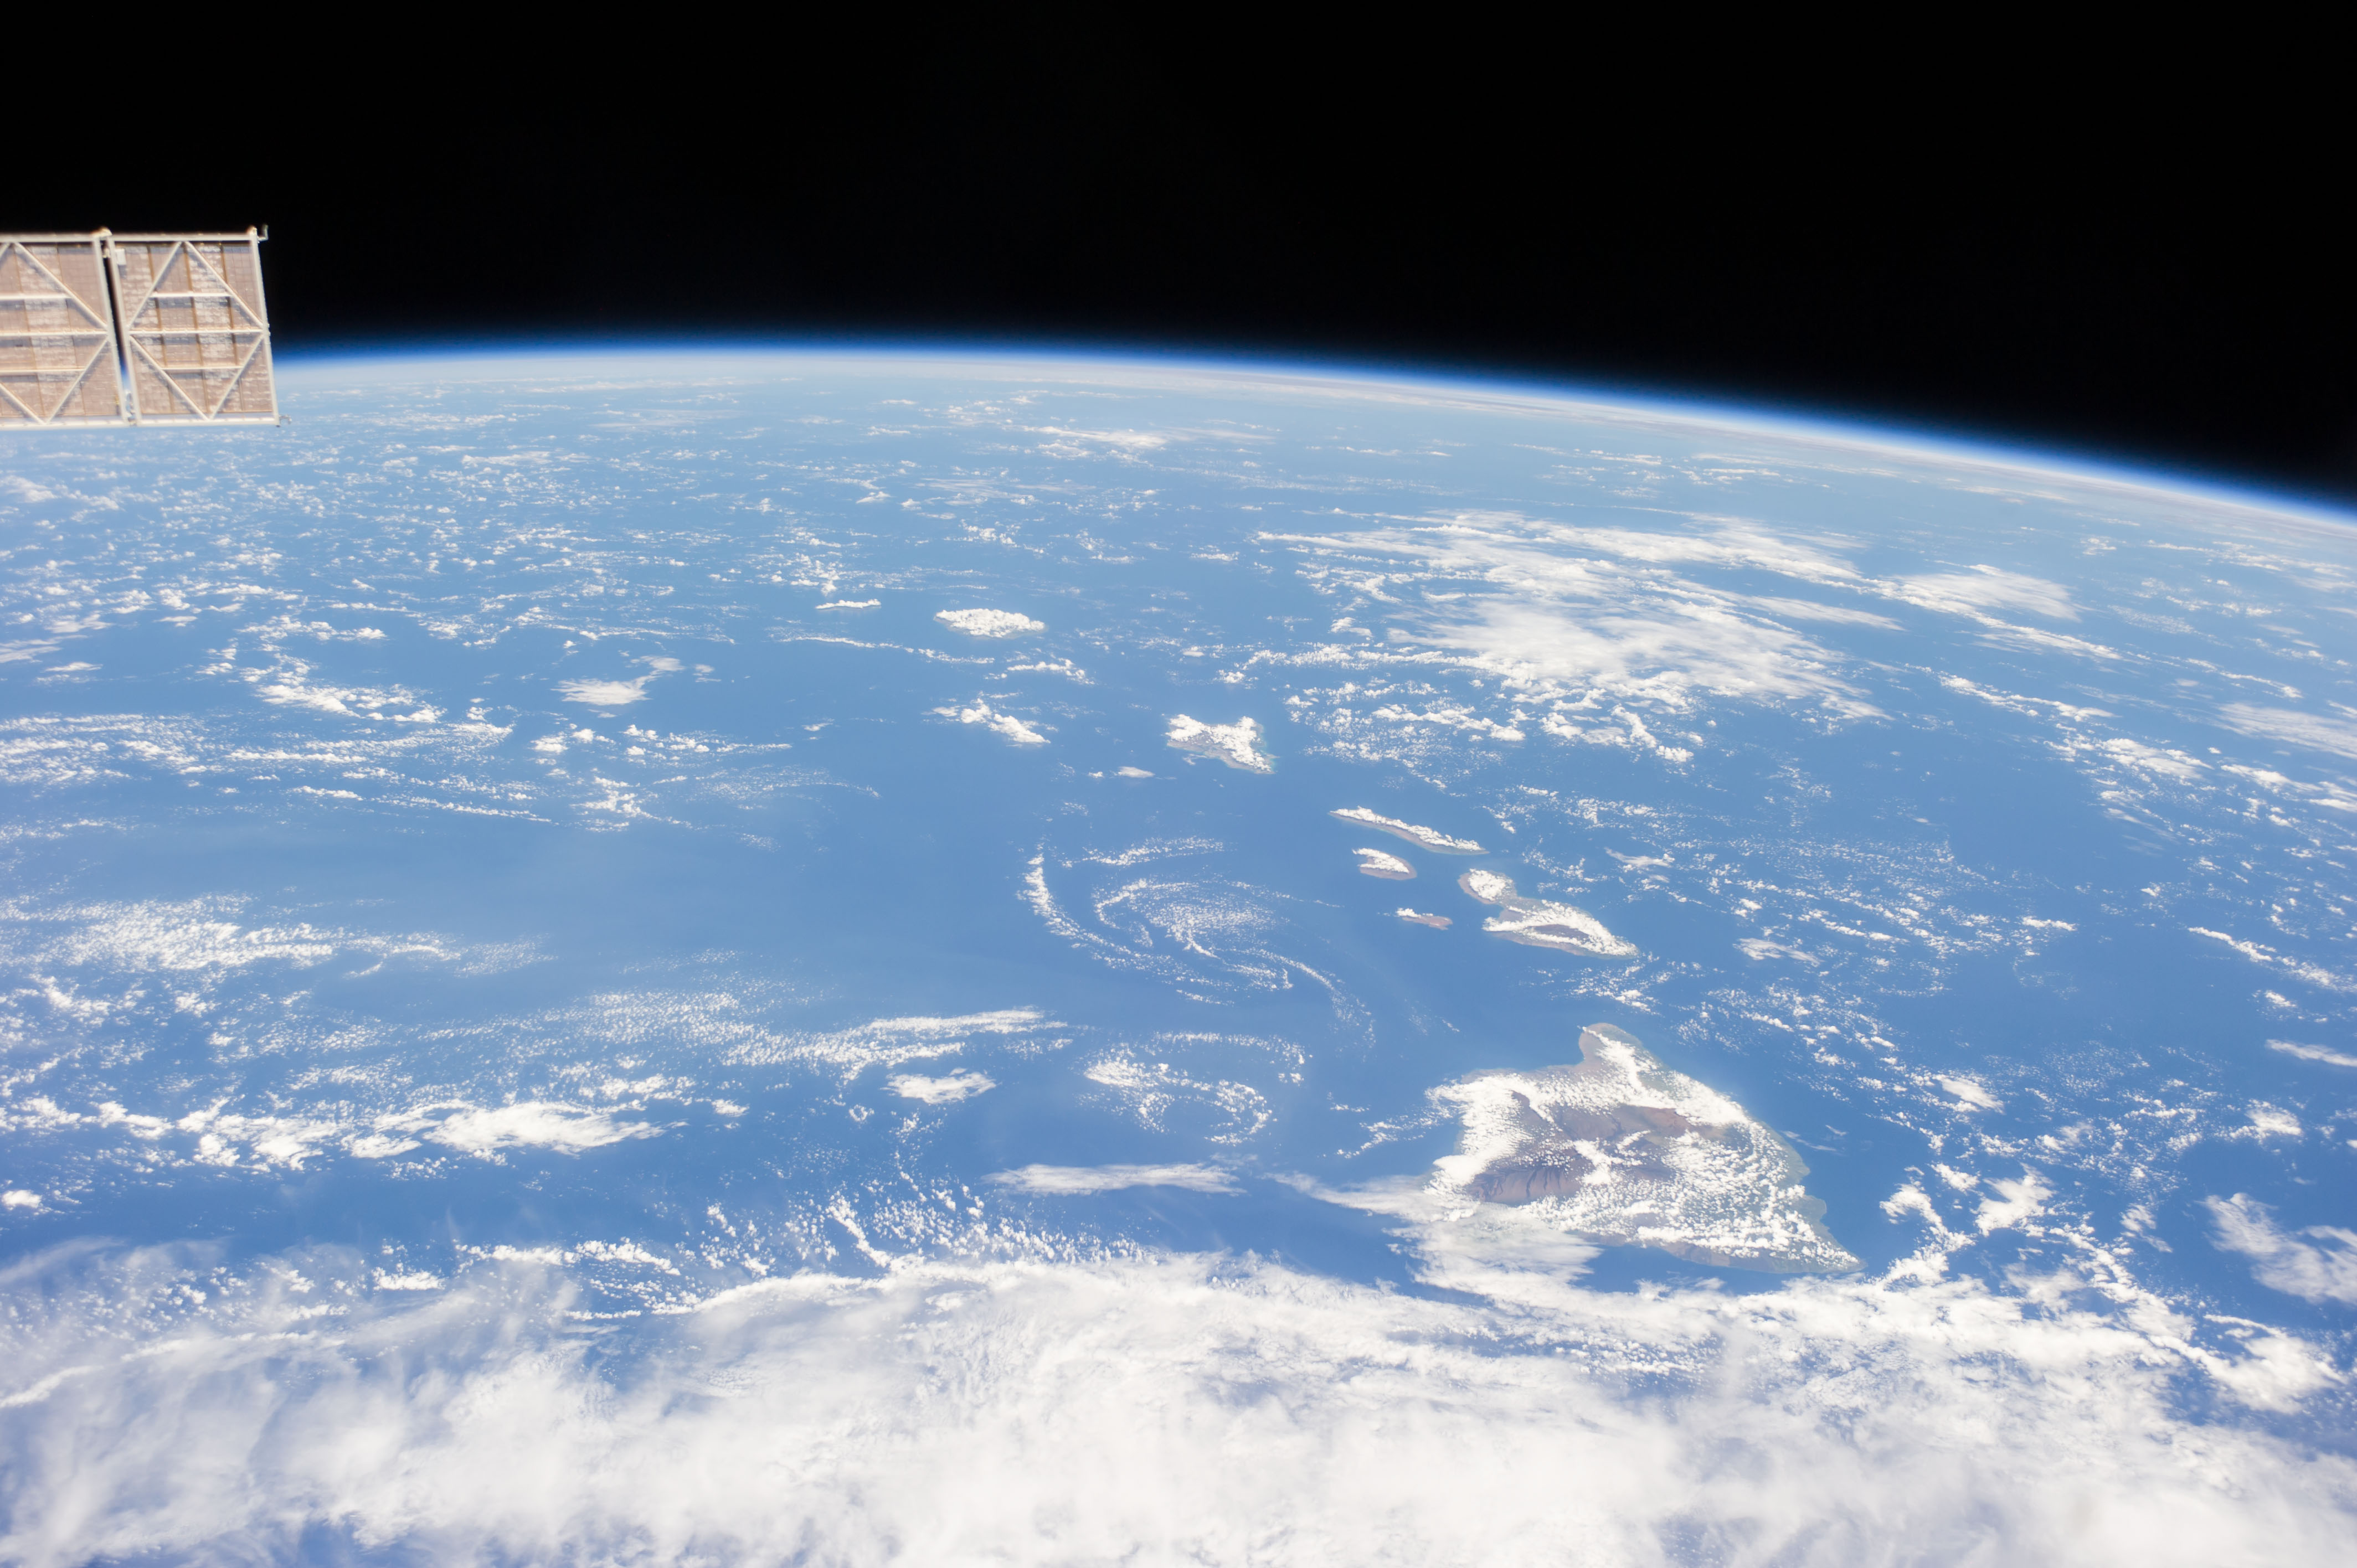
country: USA-HAWAII
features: HAWAIIAN I., PACIFIC O., ATMOSPHERIC LIMB
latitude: 20.5
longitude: -157.5
